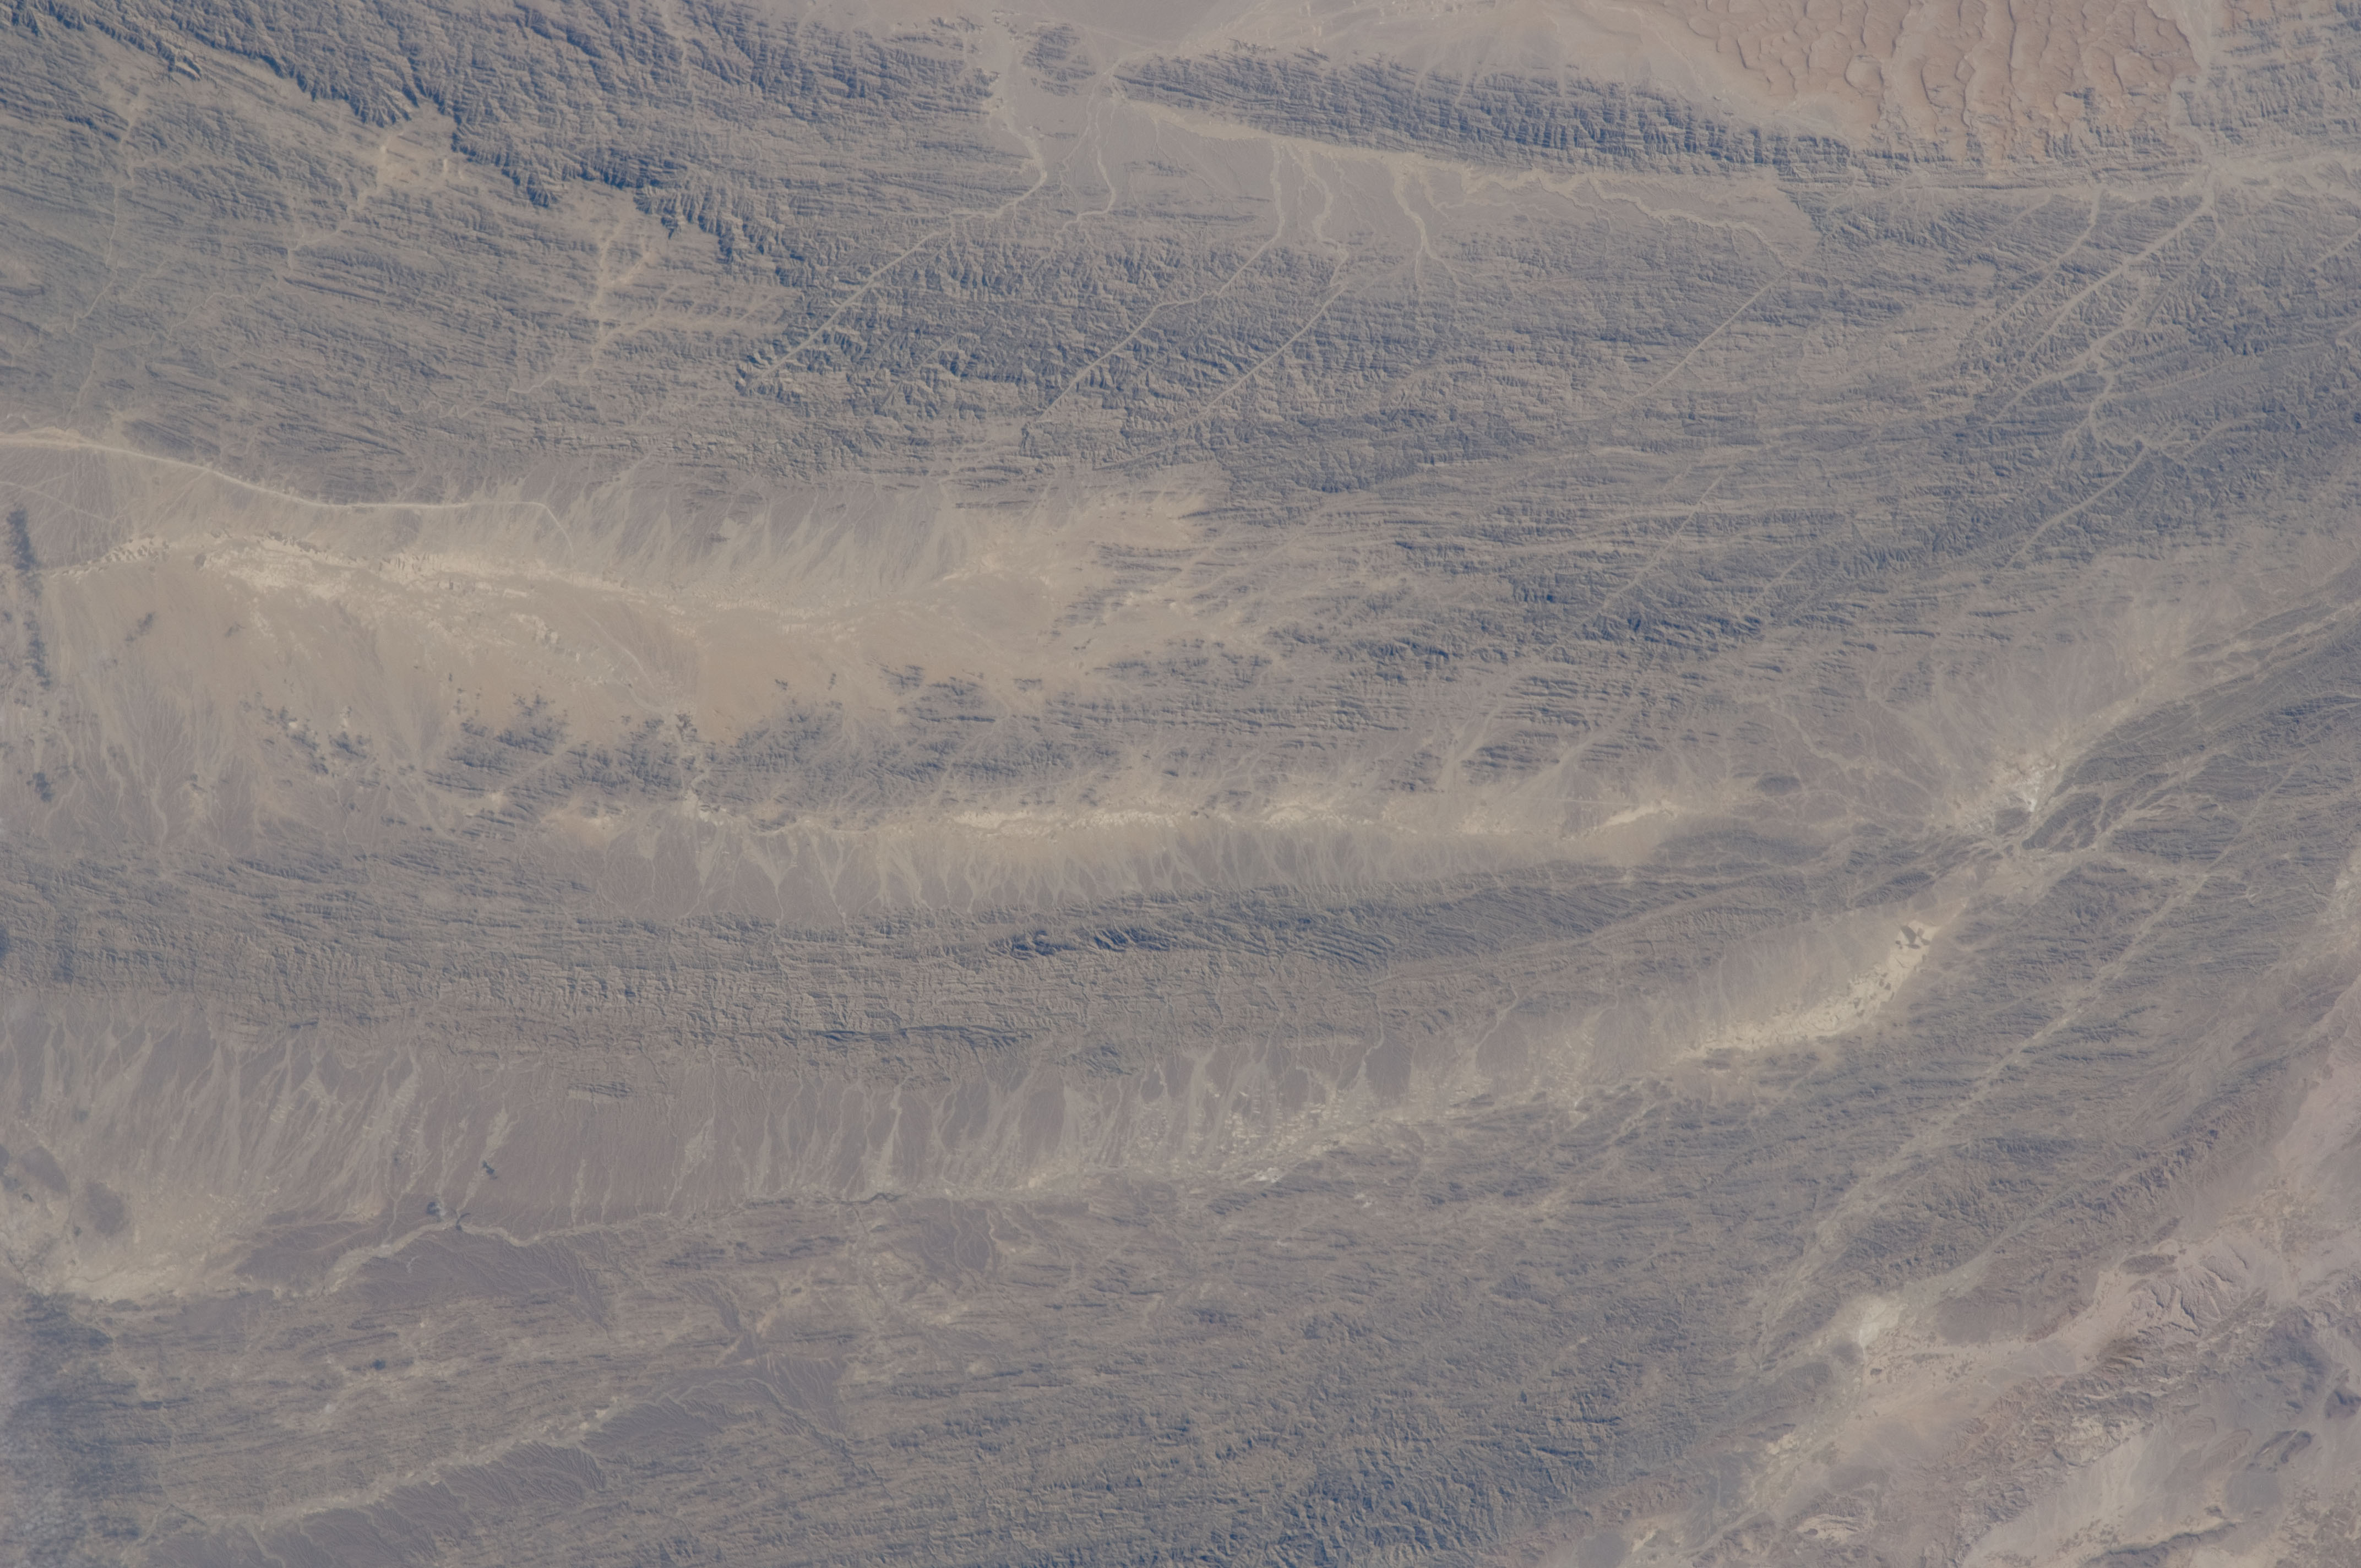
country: PAKISTAN
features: CATALOGED WITH CENTER POINT ONLY
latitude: 27.5
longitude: 65.3
